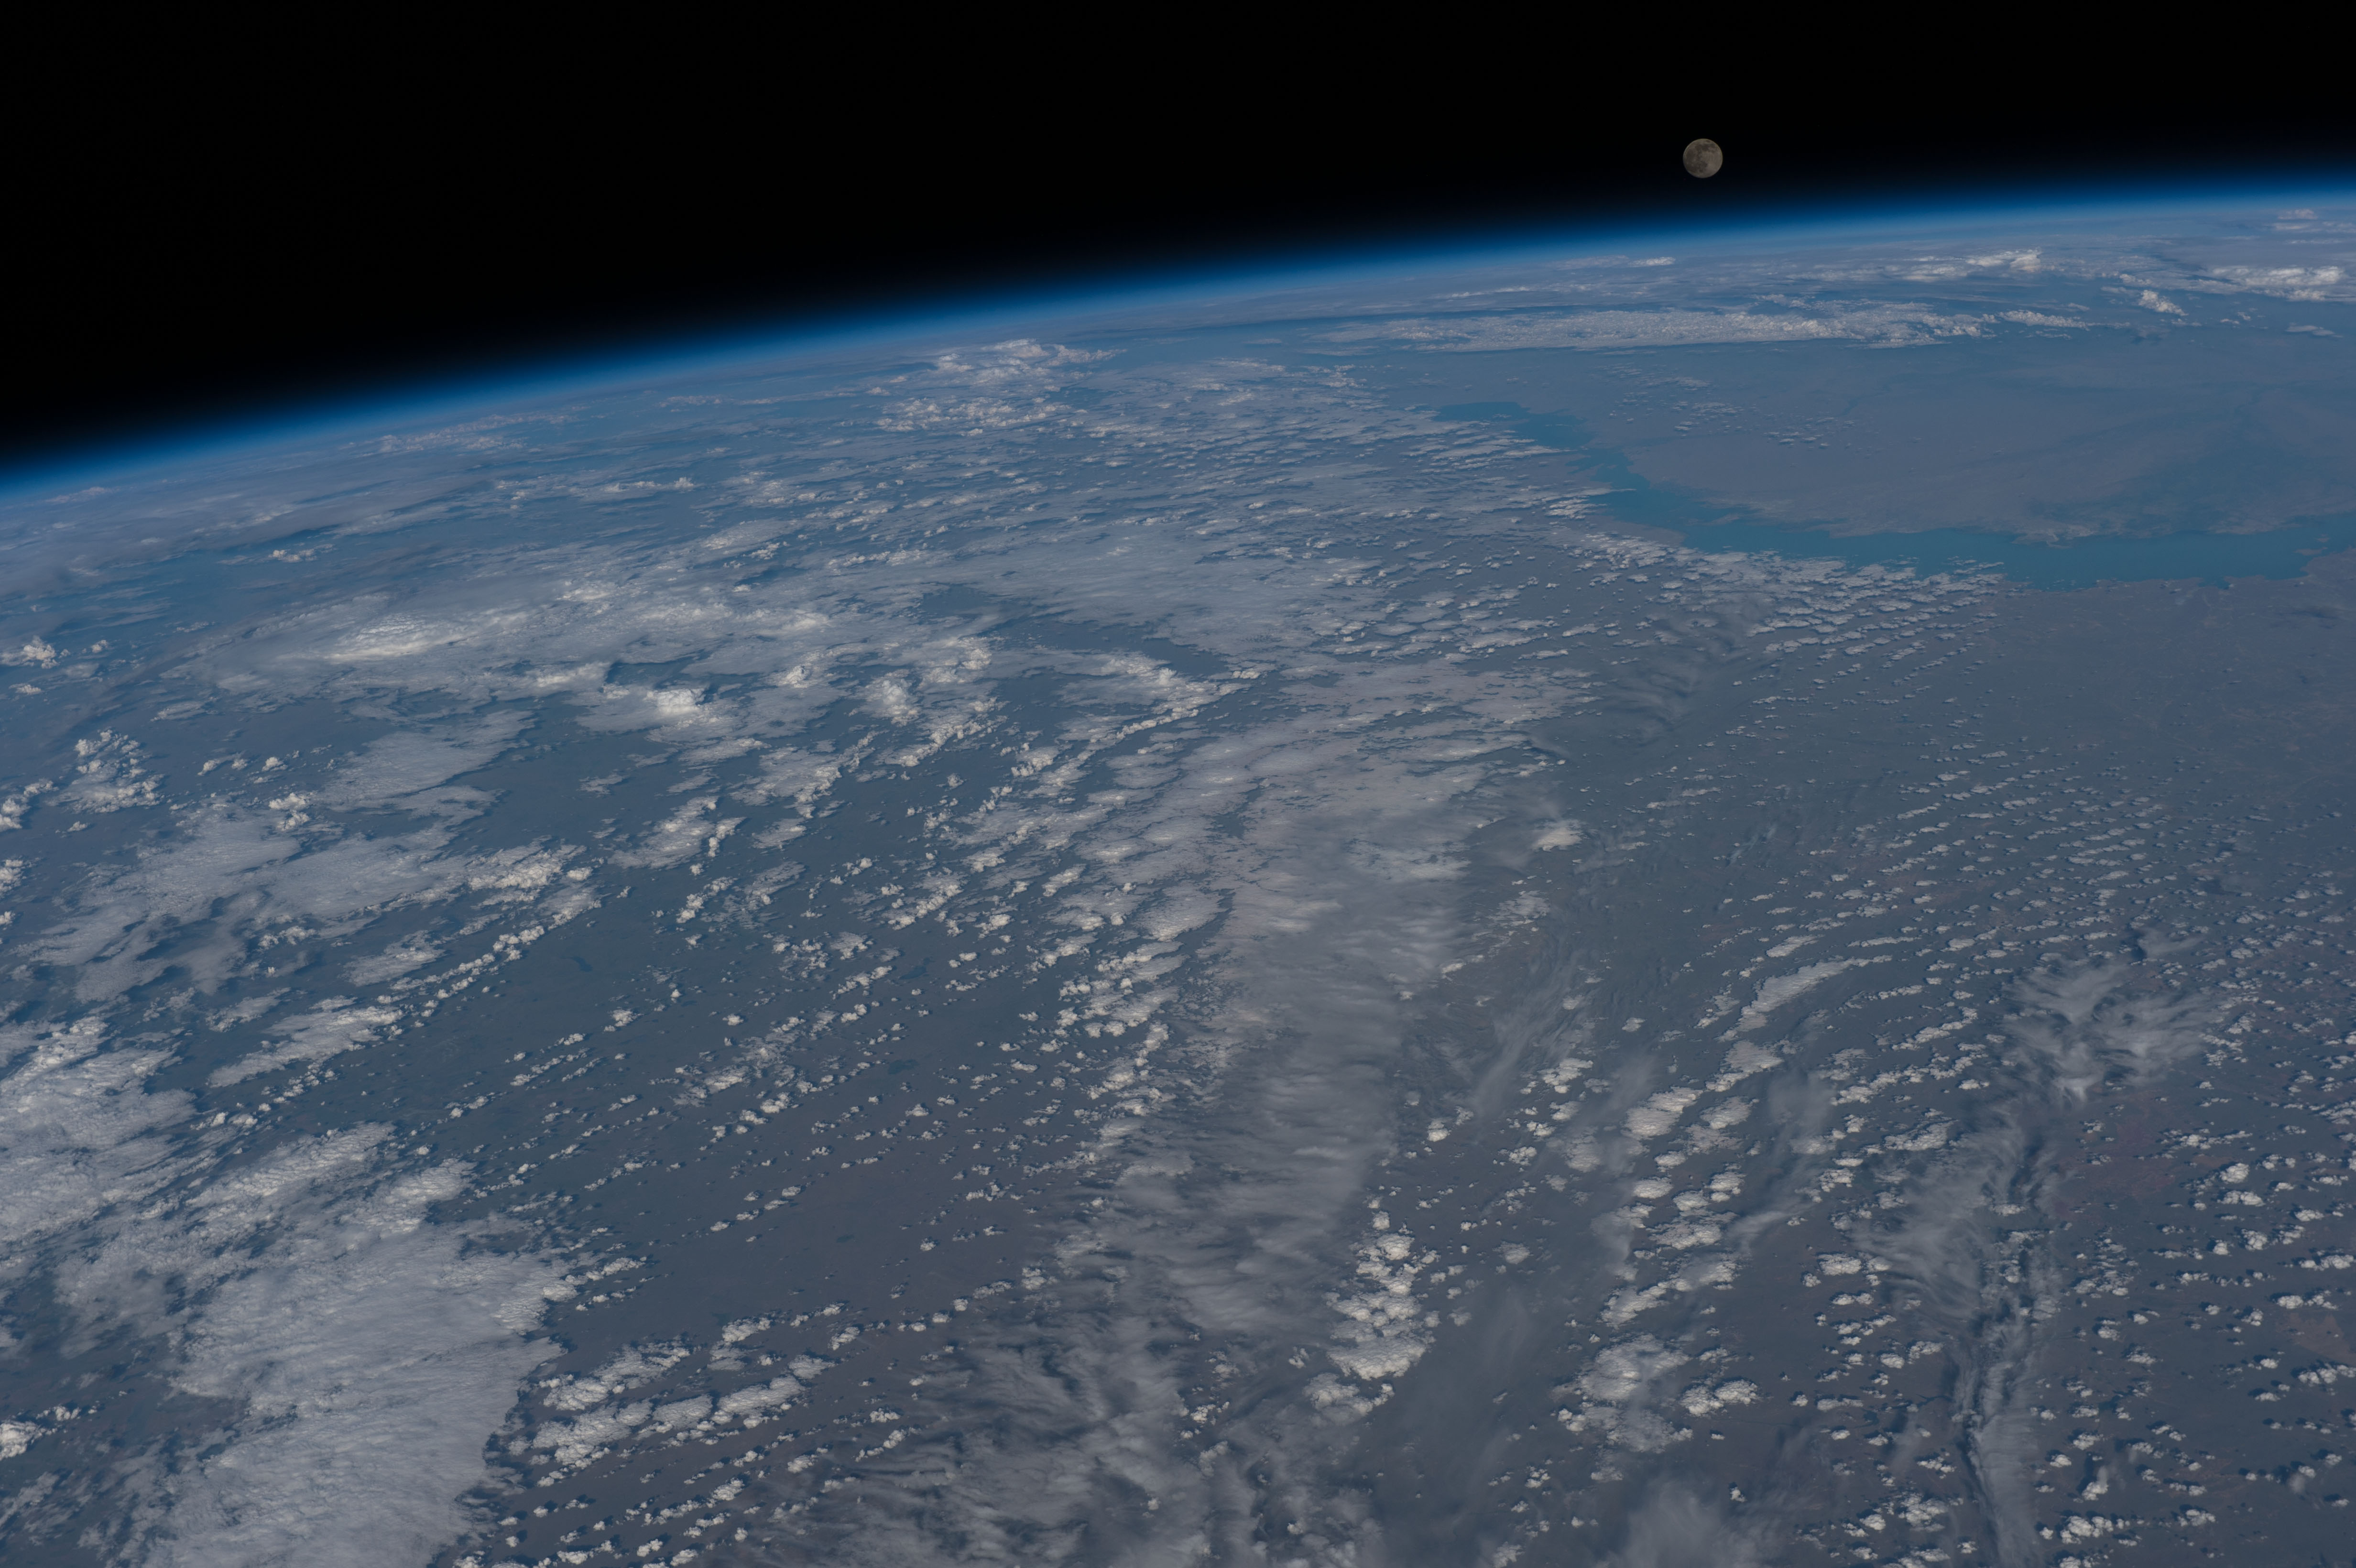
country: KAZAKHSTAN
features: LAKE BALKHASH, ATMOSPHERIC LIMB, THE MOON
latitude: 49.0
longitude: 72.0
